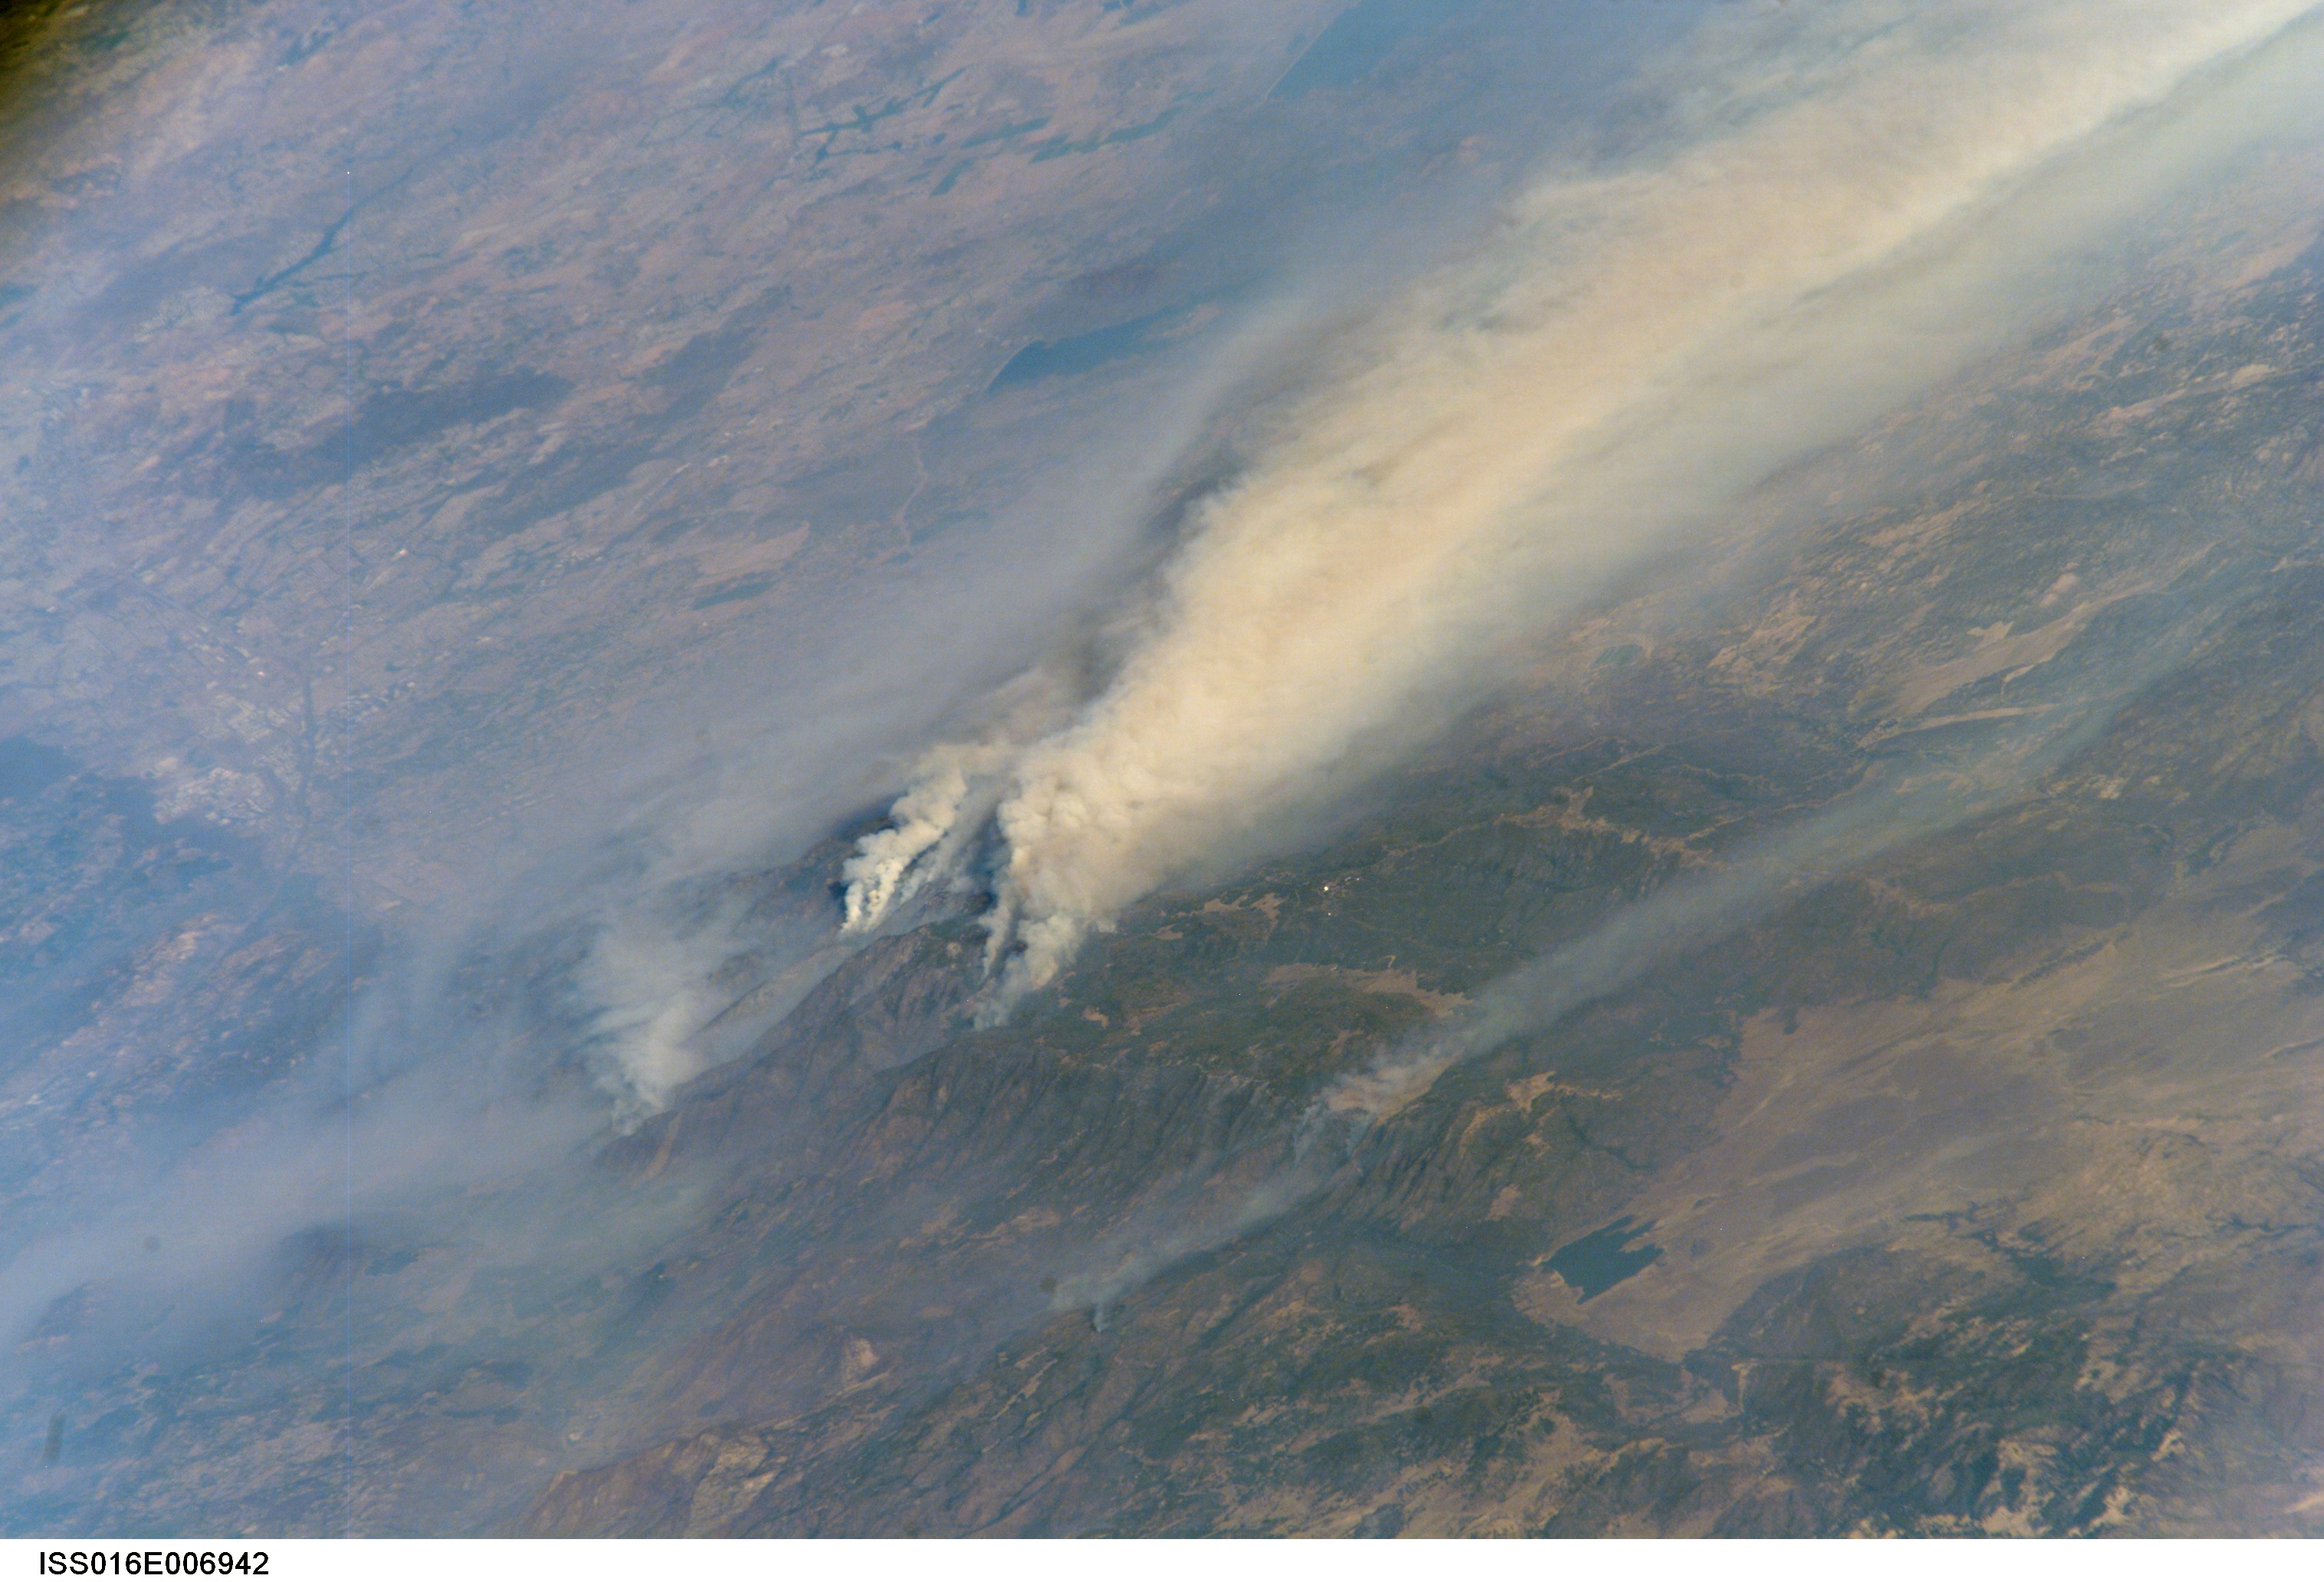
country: USA-CALIFORNIA
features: PAN-FOR. FIRE, PALOMAR RANGE
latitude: 33.4
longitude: -117.0
